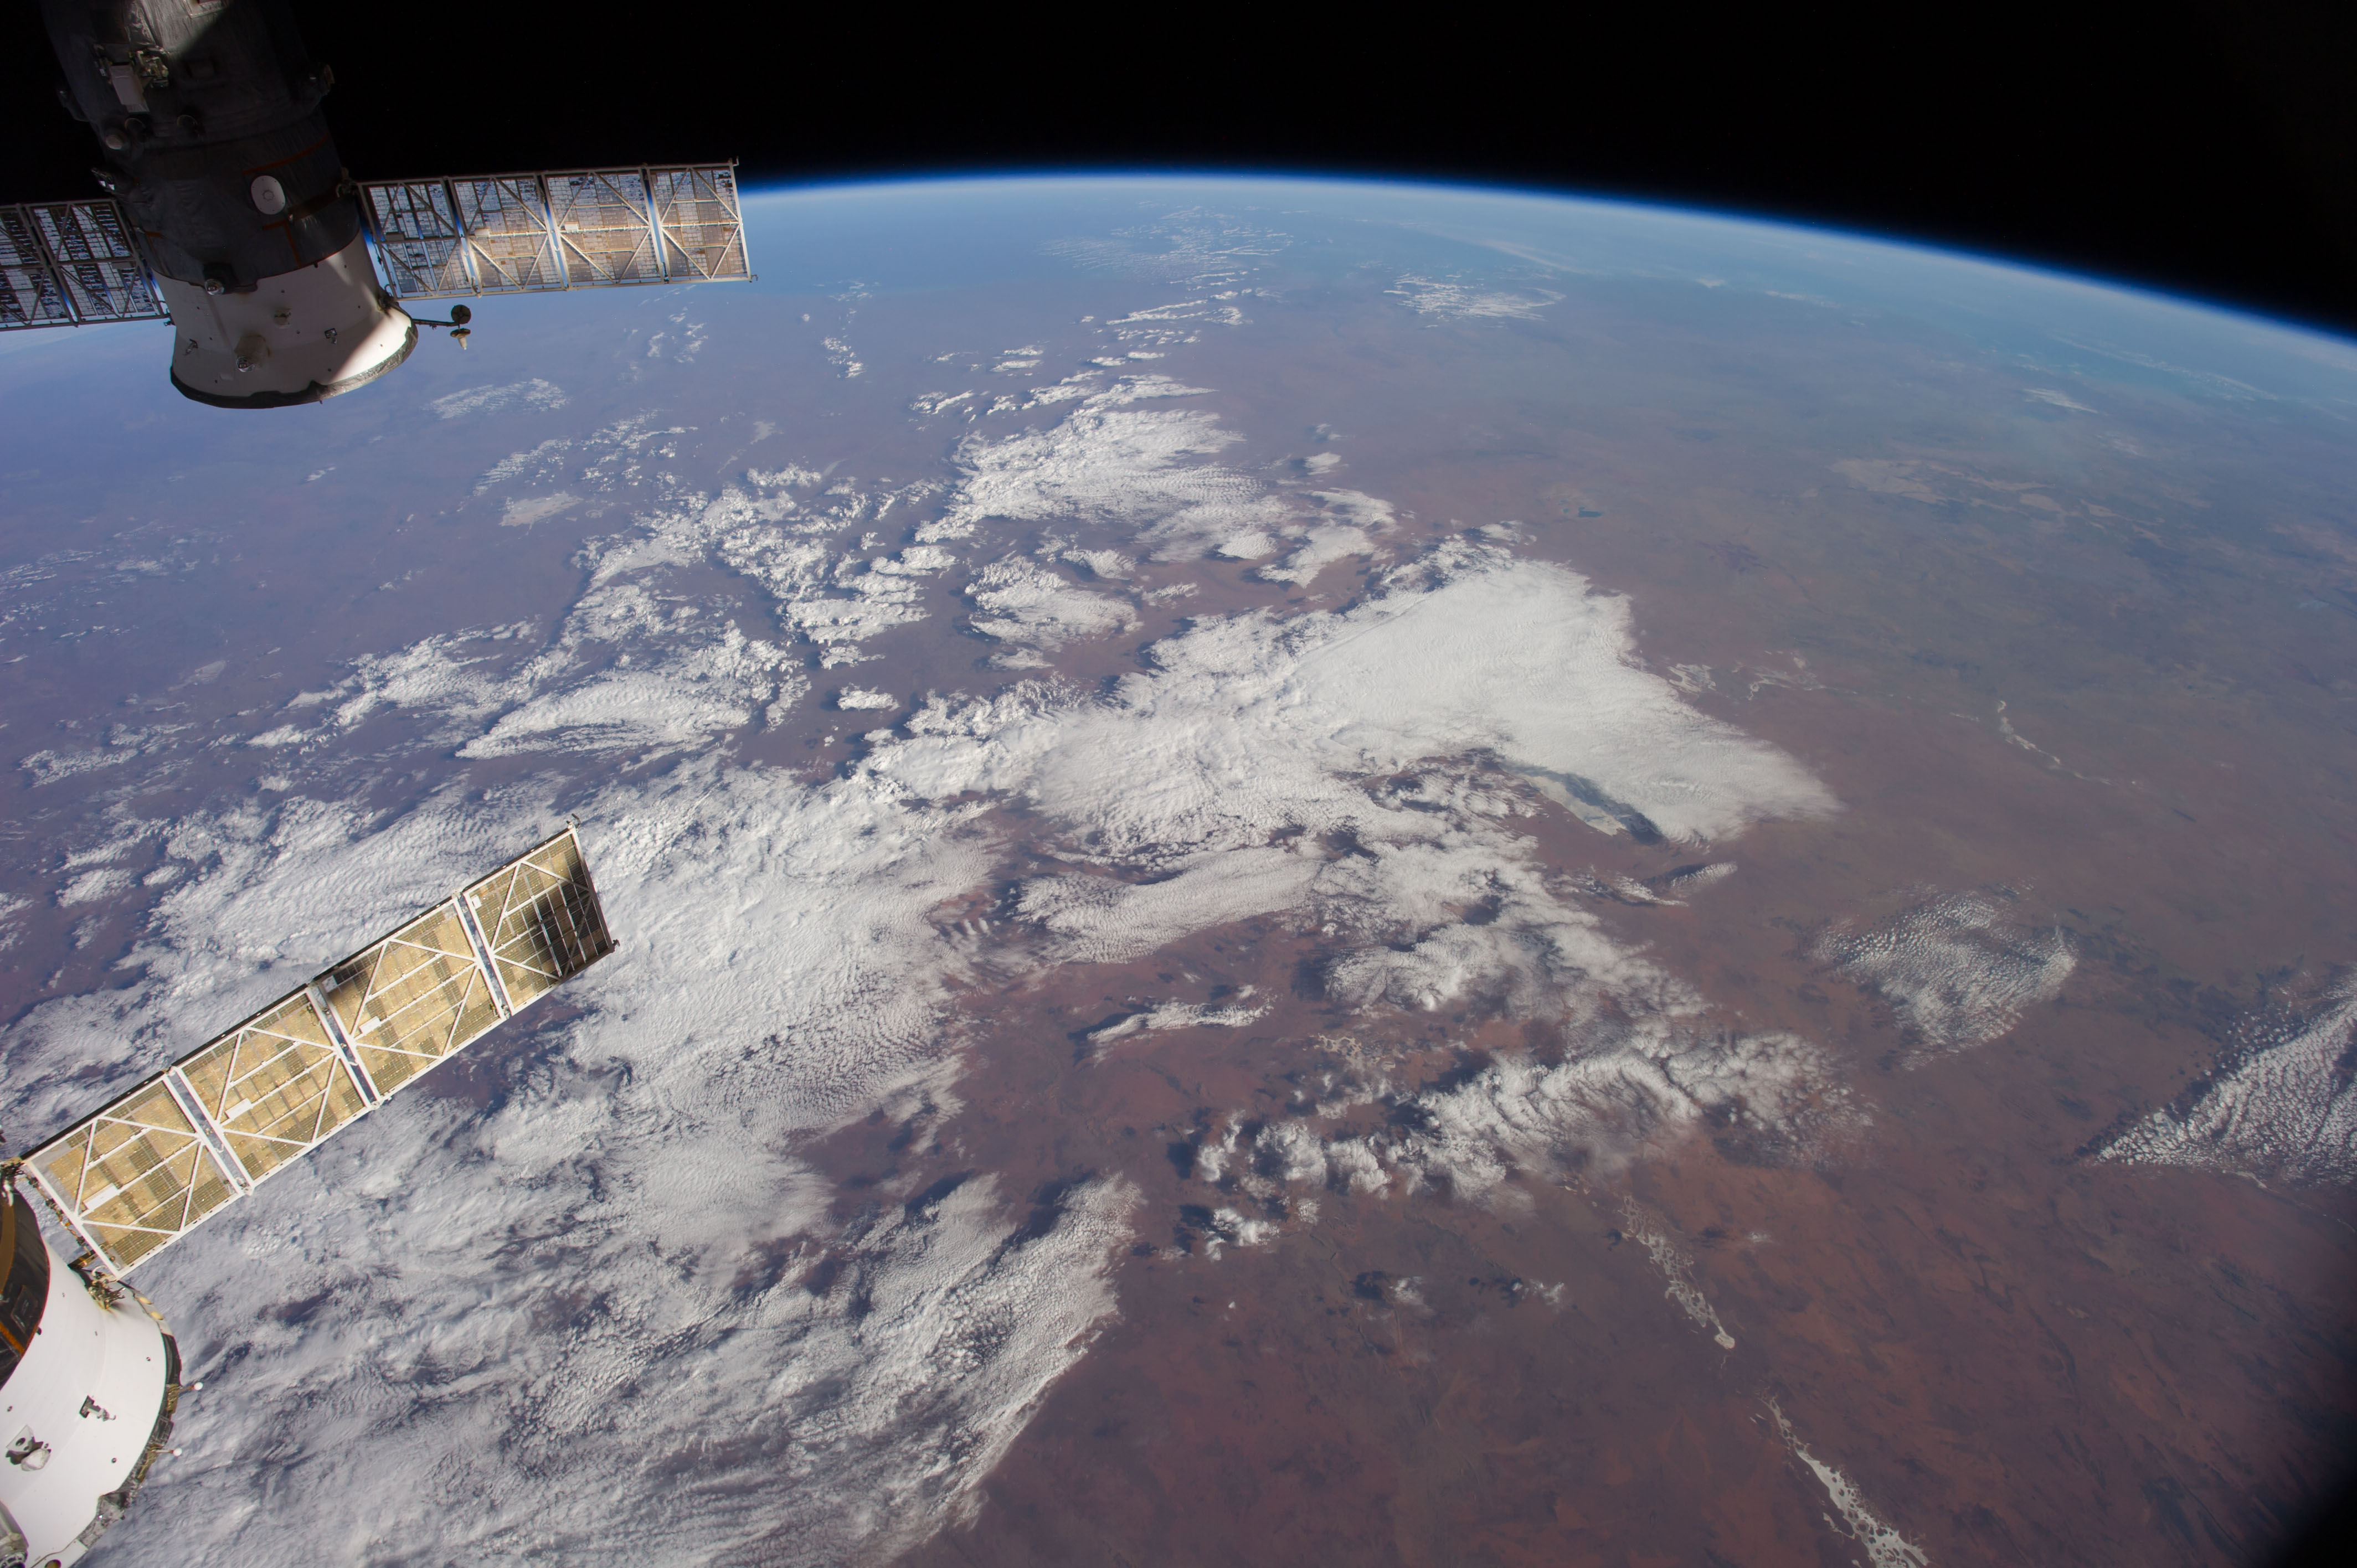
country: AUSTRALIA-WA
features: INDIAN O., L. GREGORY, L. MACKAY, GREAT SANDY DES., GIBSON DES., ATMOSPHERIC LIMB
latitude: -24.0
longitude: 127.5
